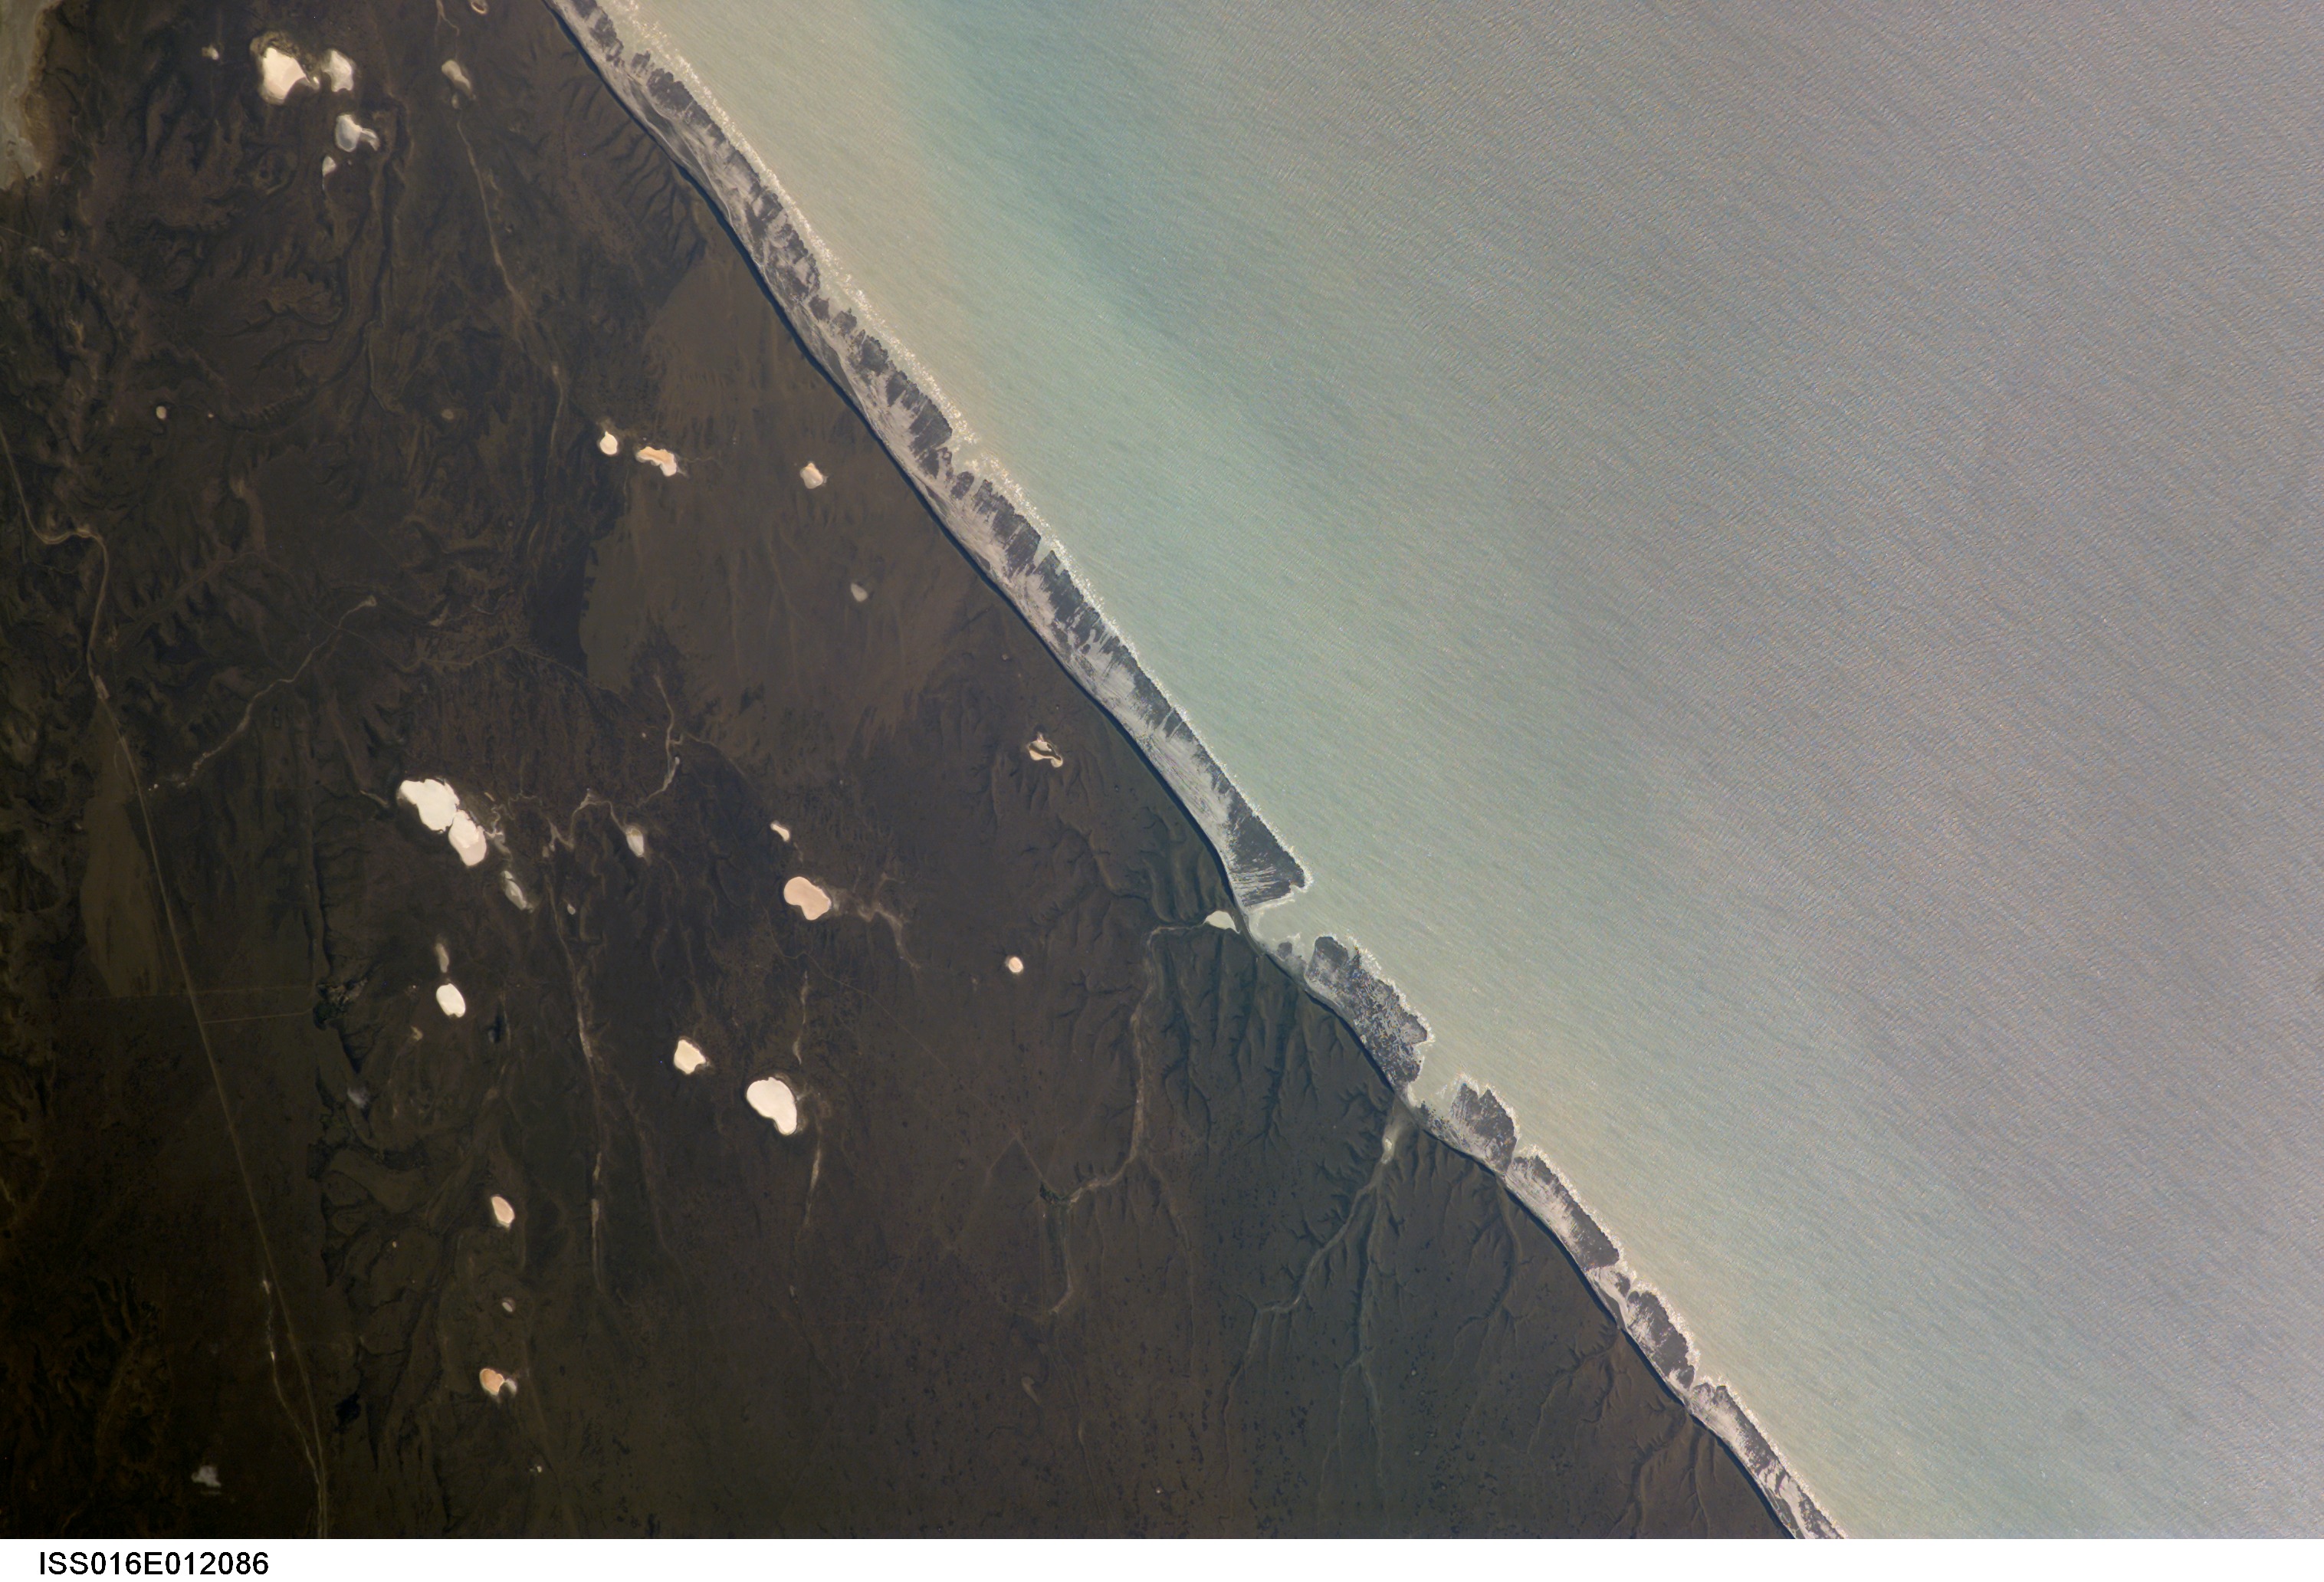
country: ARGENTINA
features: COASTAL AREA,GLINT
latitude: -49.6
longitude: -67.7
